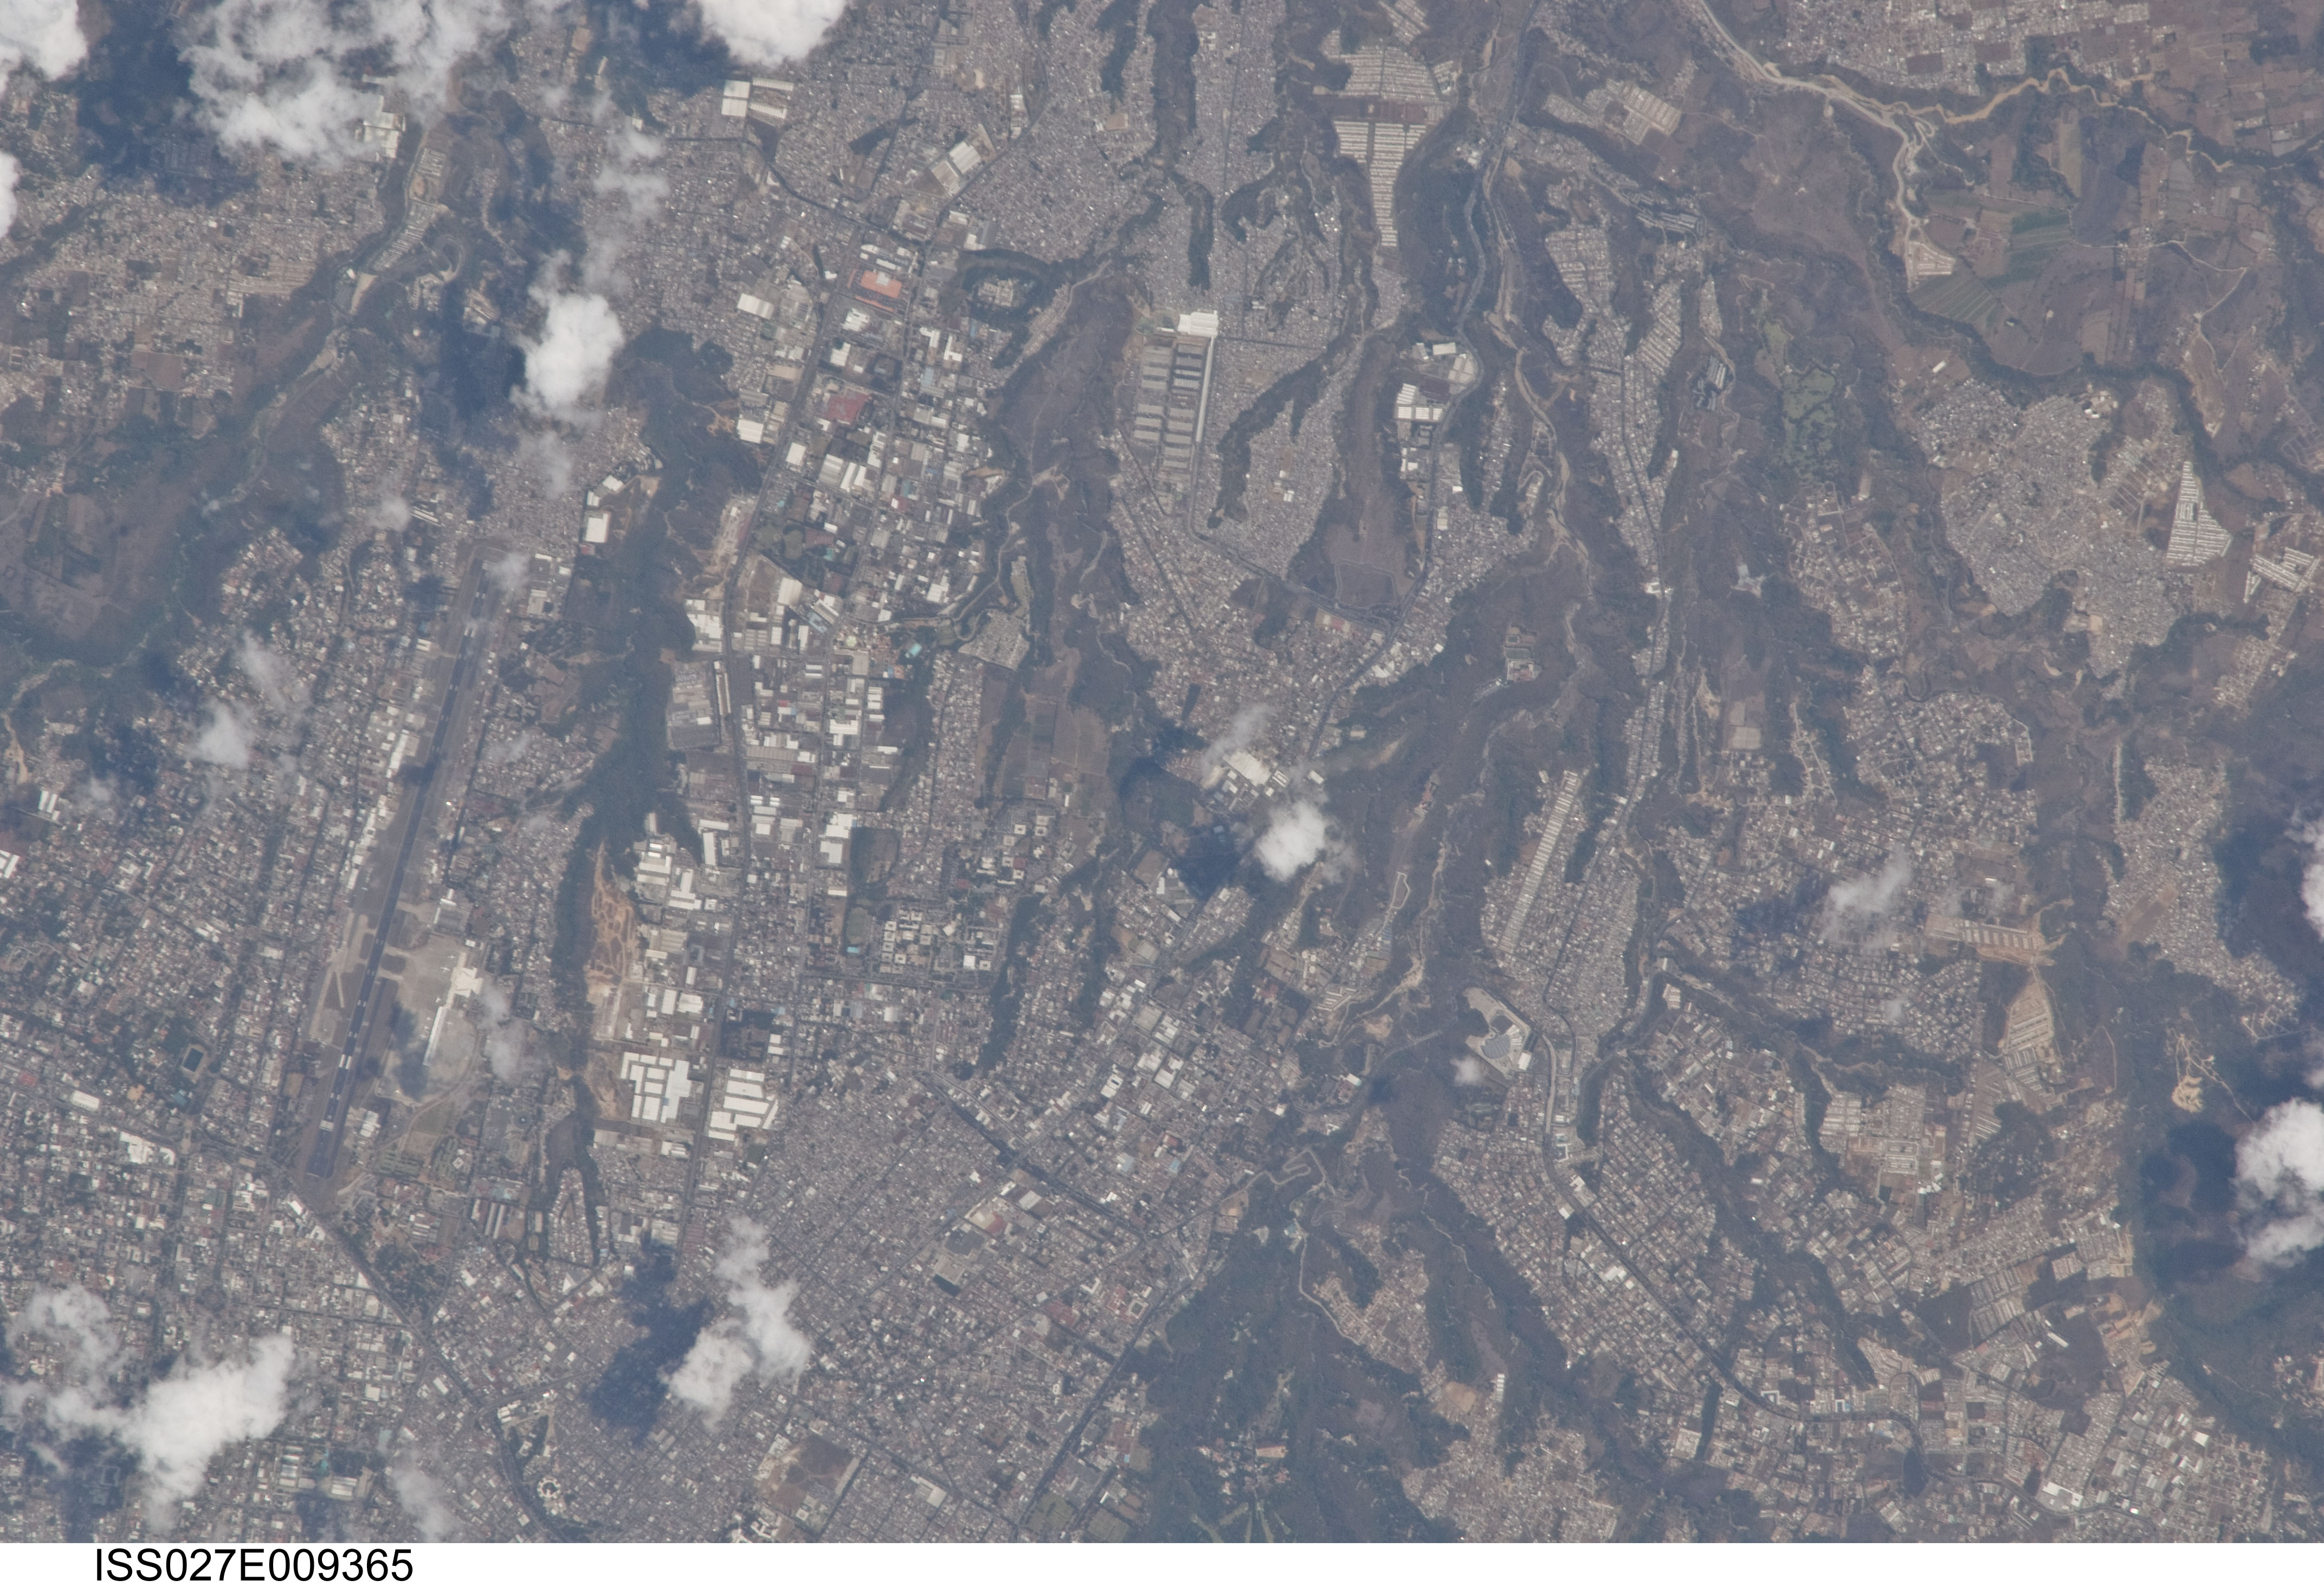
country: GUATEMALA
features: WESTERN GUATAMALA CITY, AIRPORT
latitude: 14.6
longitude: -90.6
